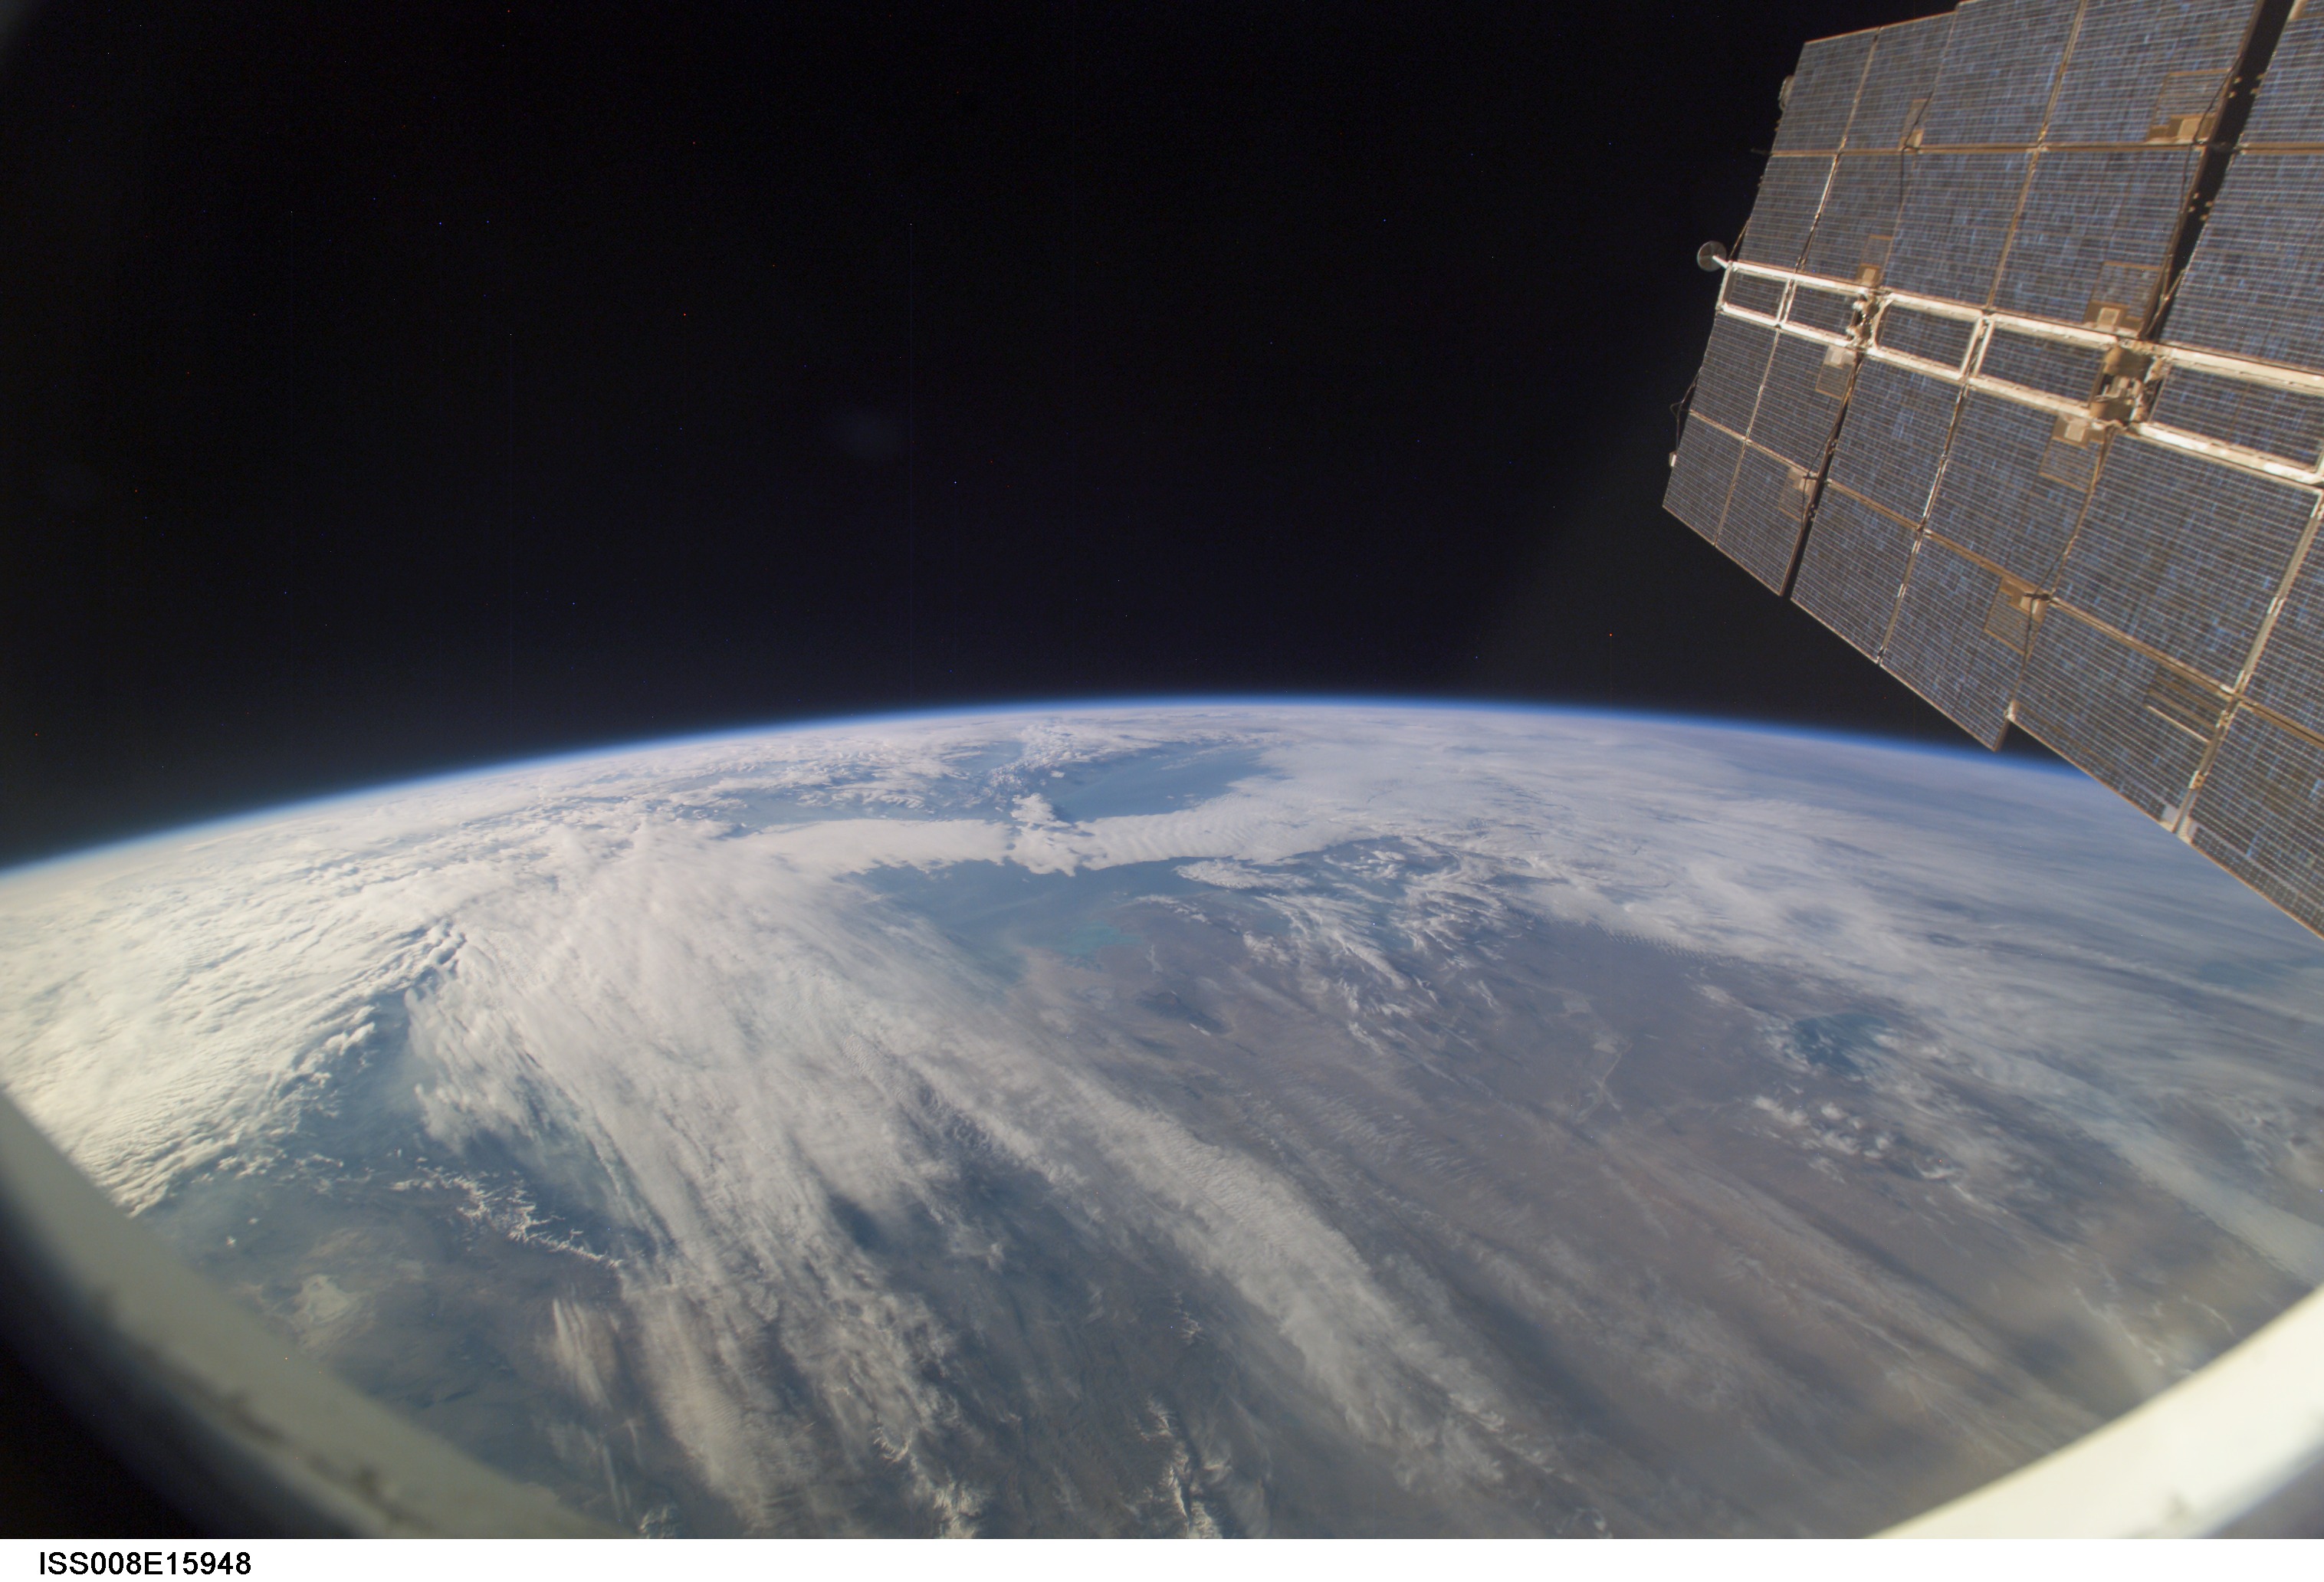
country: TURKMENISTAN
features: CASPIAN S., TURKMENBASHI B., KOPET DAG MTS., ATMOSPHERIC LIMB
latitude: 39.0
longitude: 55.5
